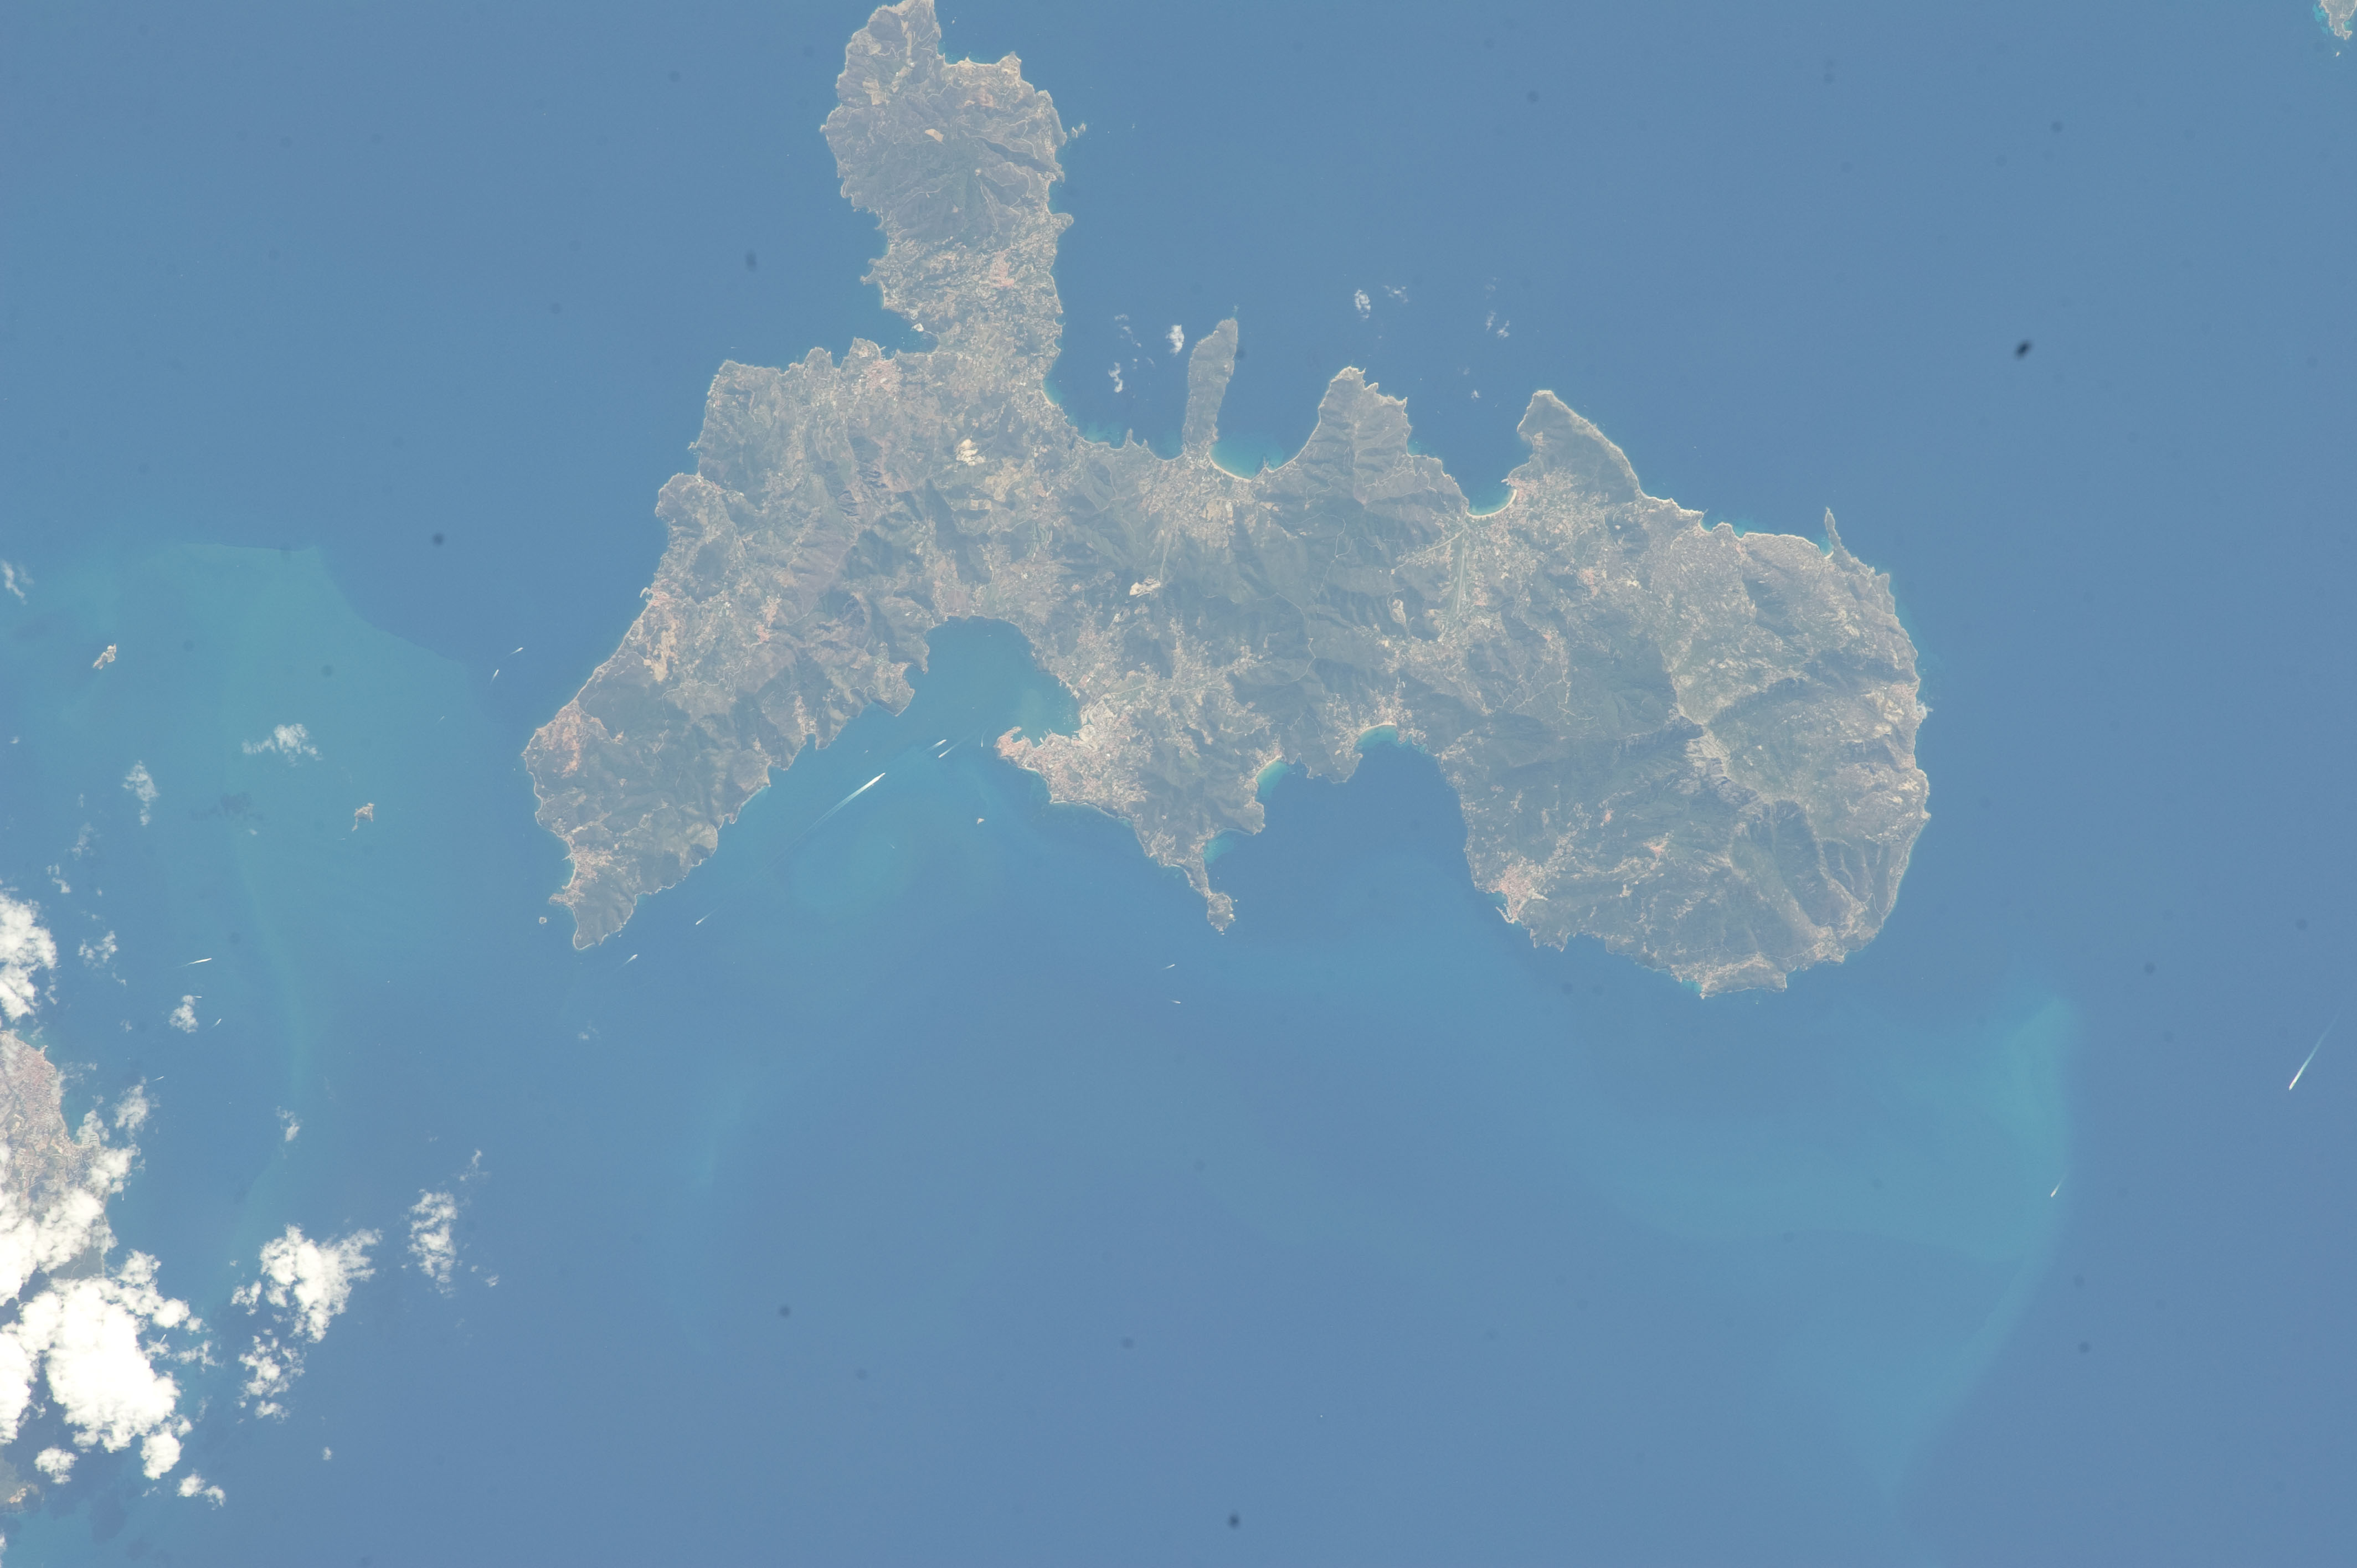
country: ITALY
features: TYRRHENIAN S., ELBA I., PORTOFERRAIO, SEDIMENT
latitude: 42.8
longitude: 10.2
